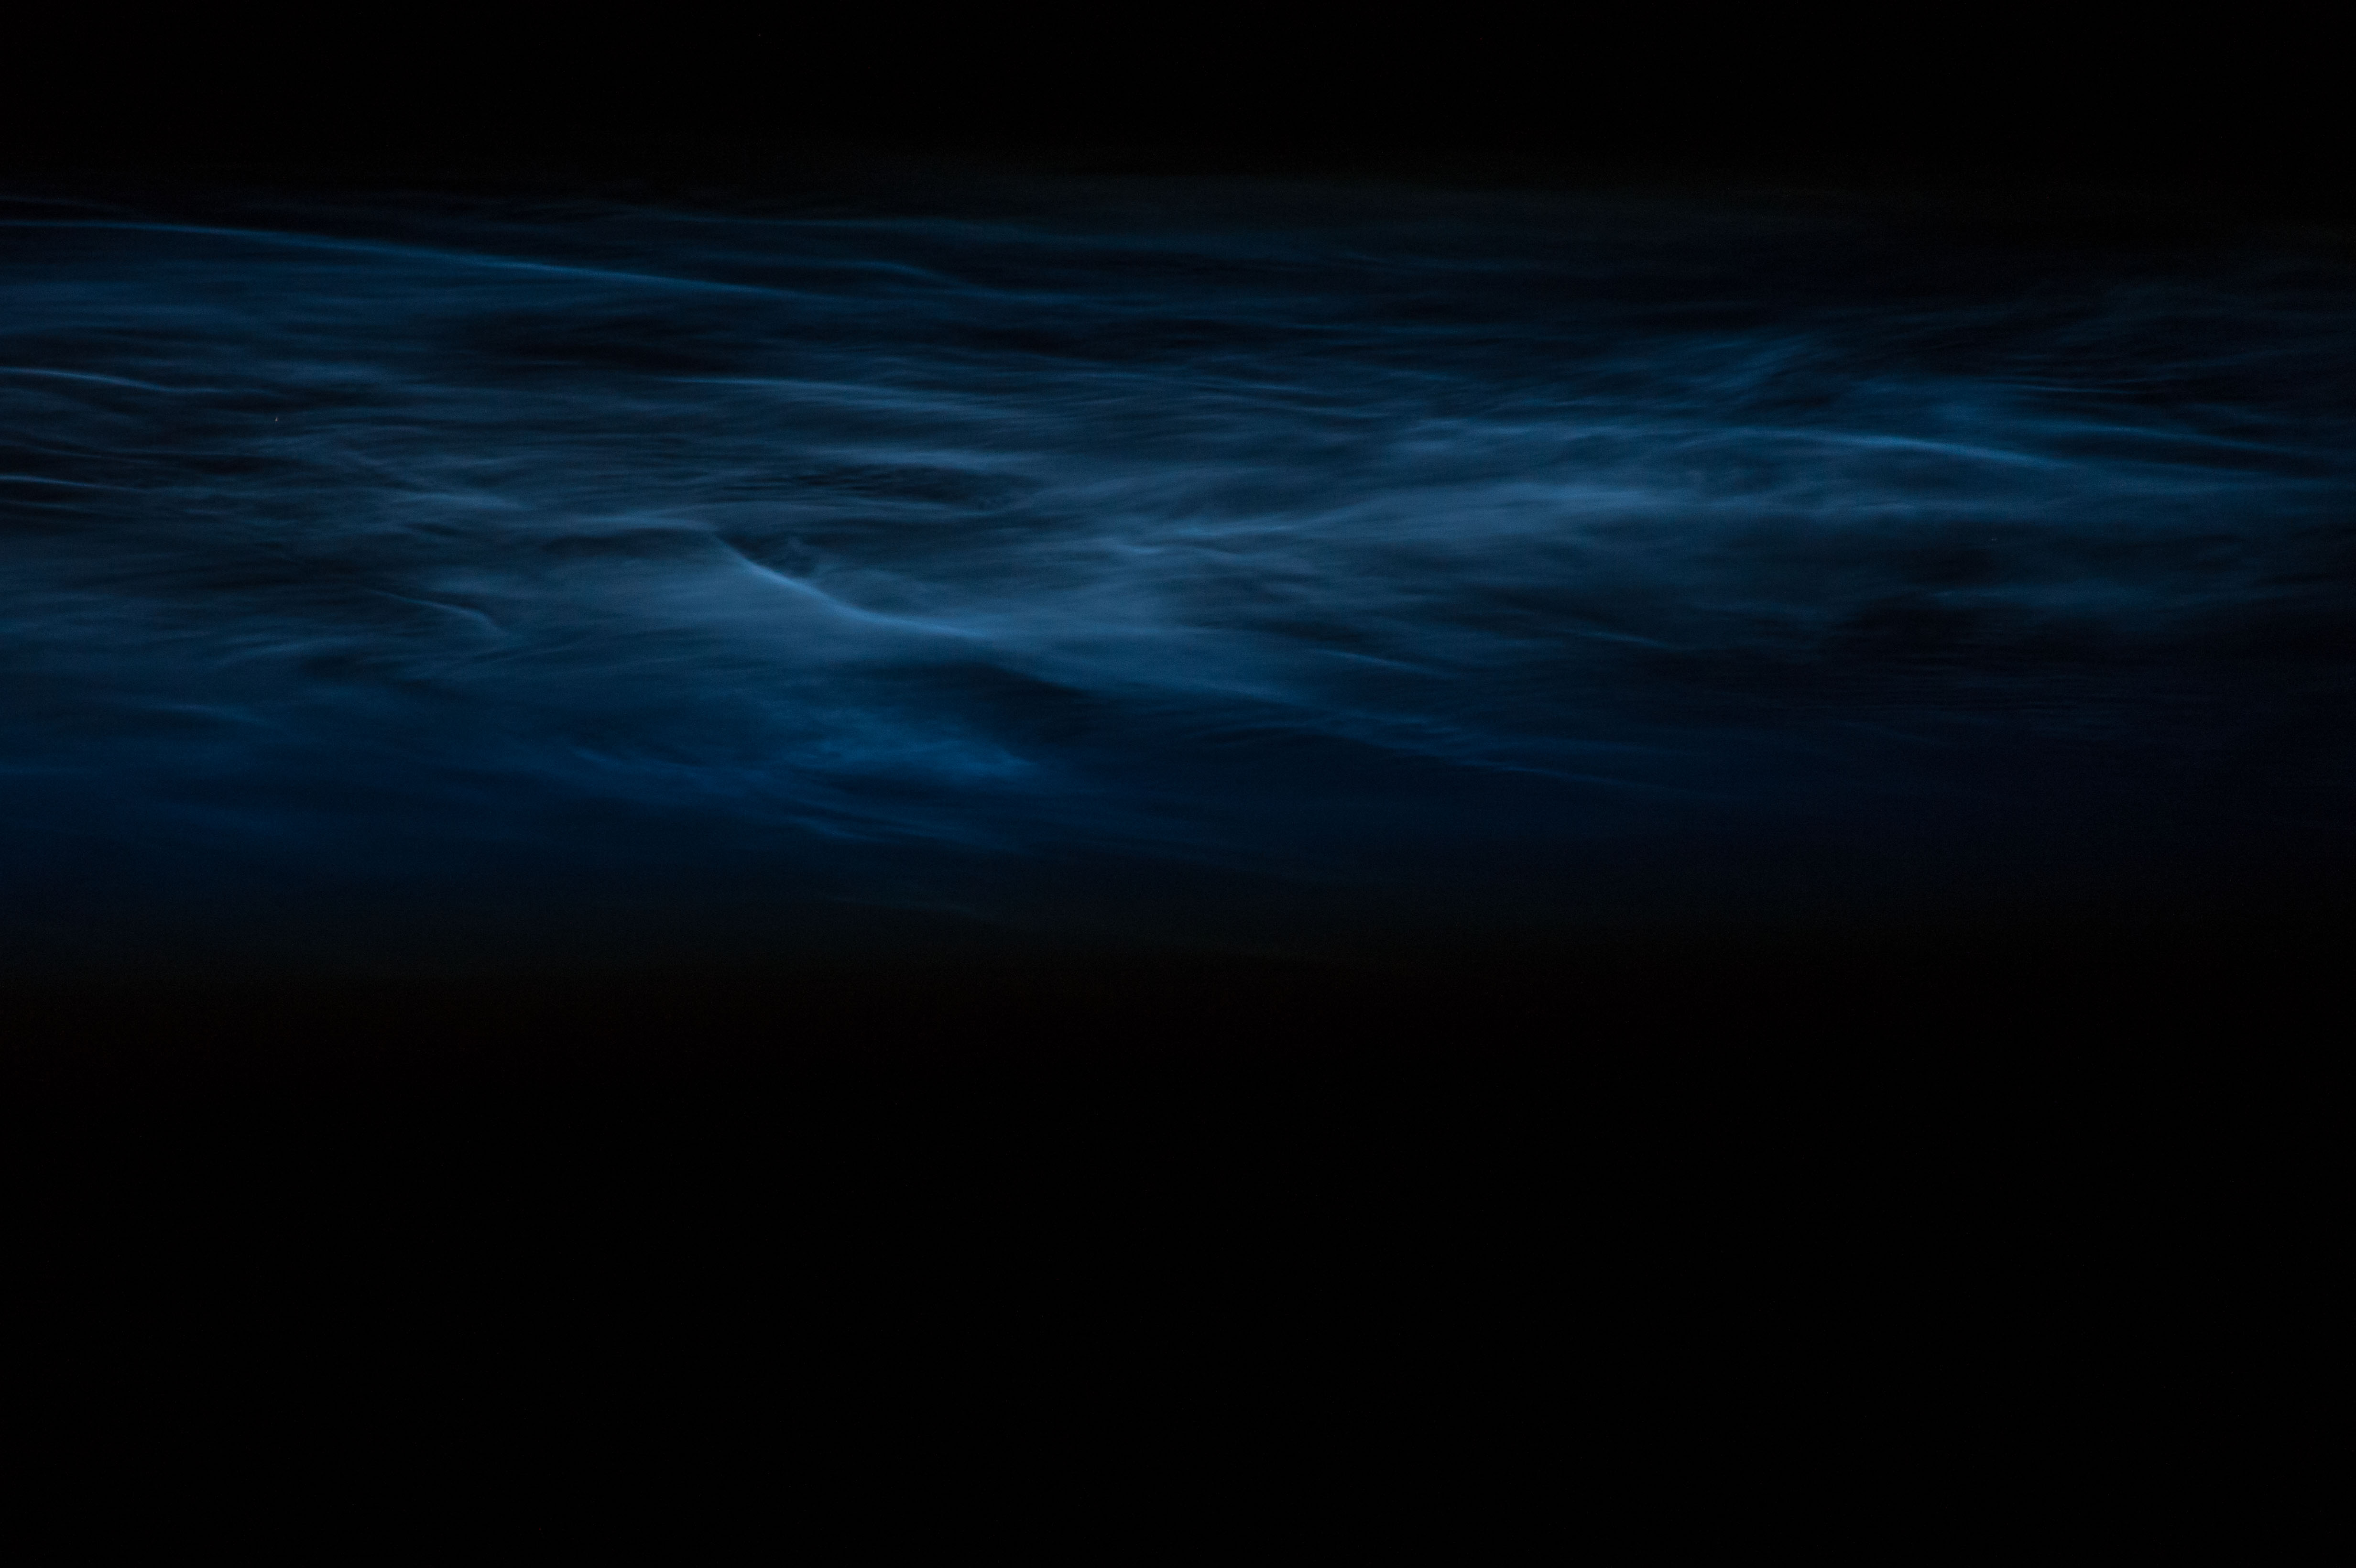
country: KAZAKHSTAN
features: NOCTILUCENT CLOUDS, ATMOSPHERIC LIMB
